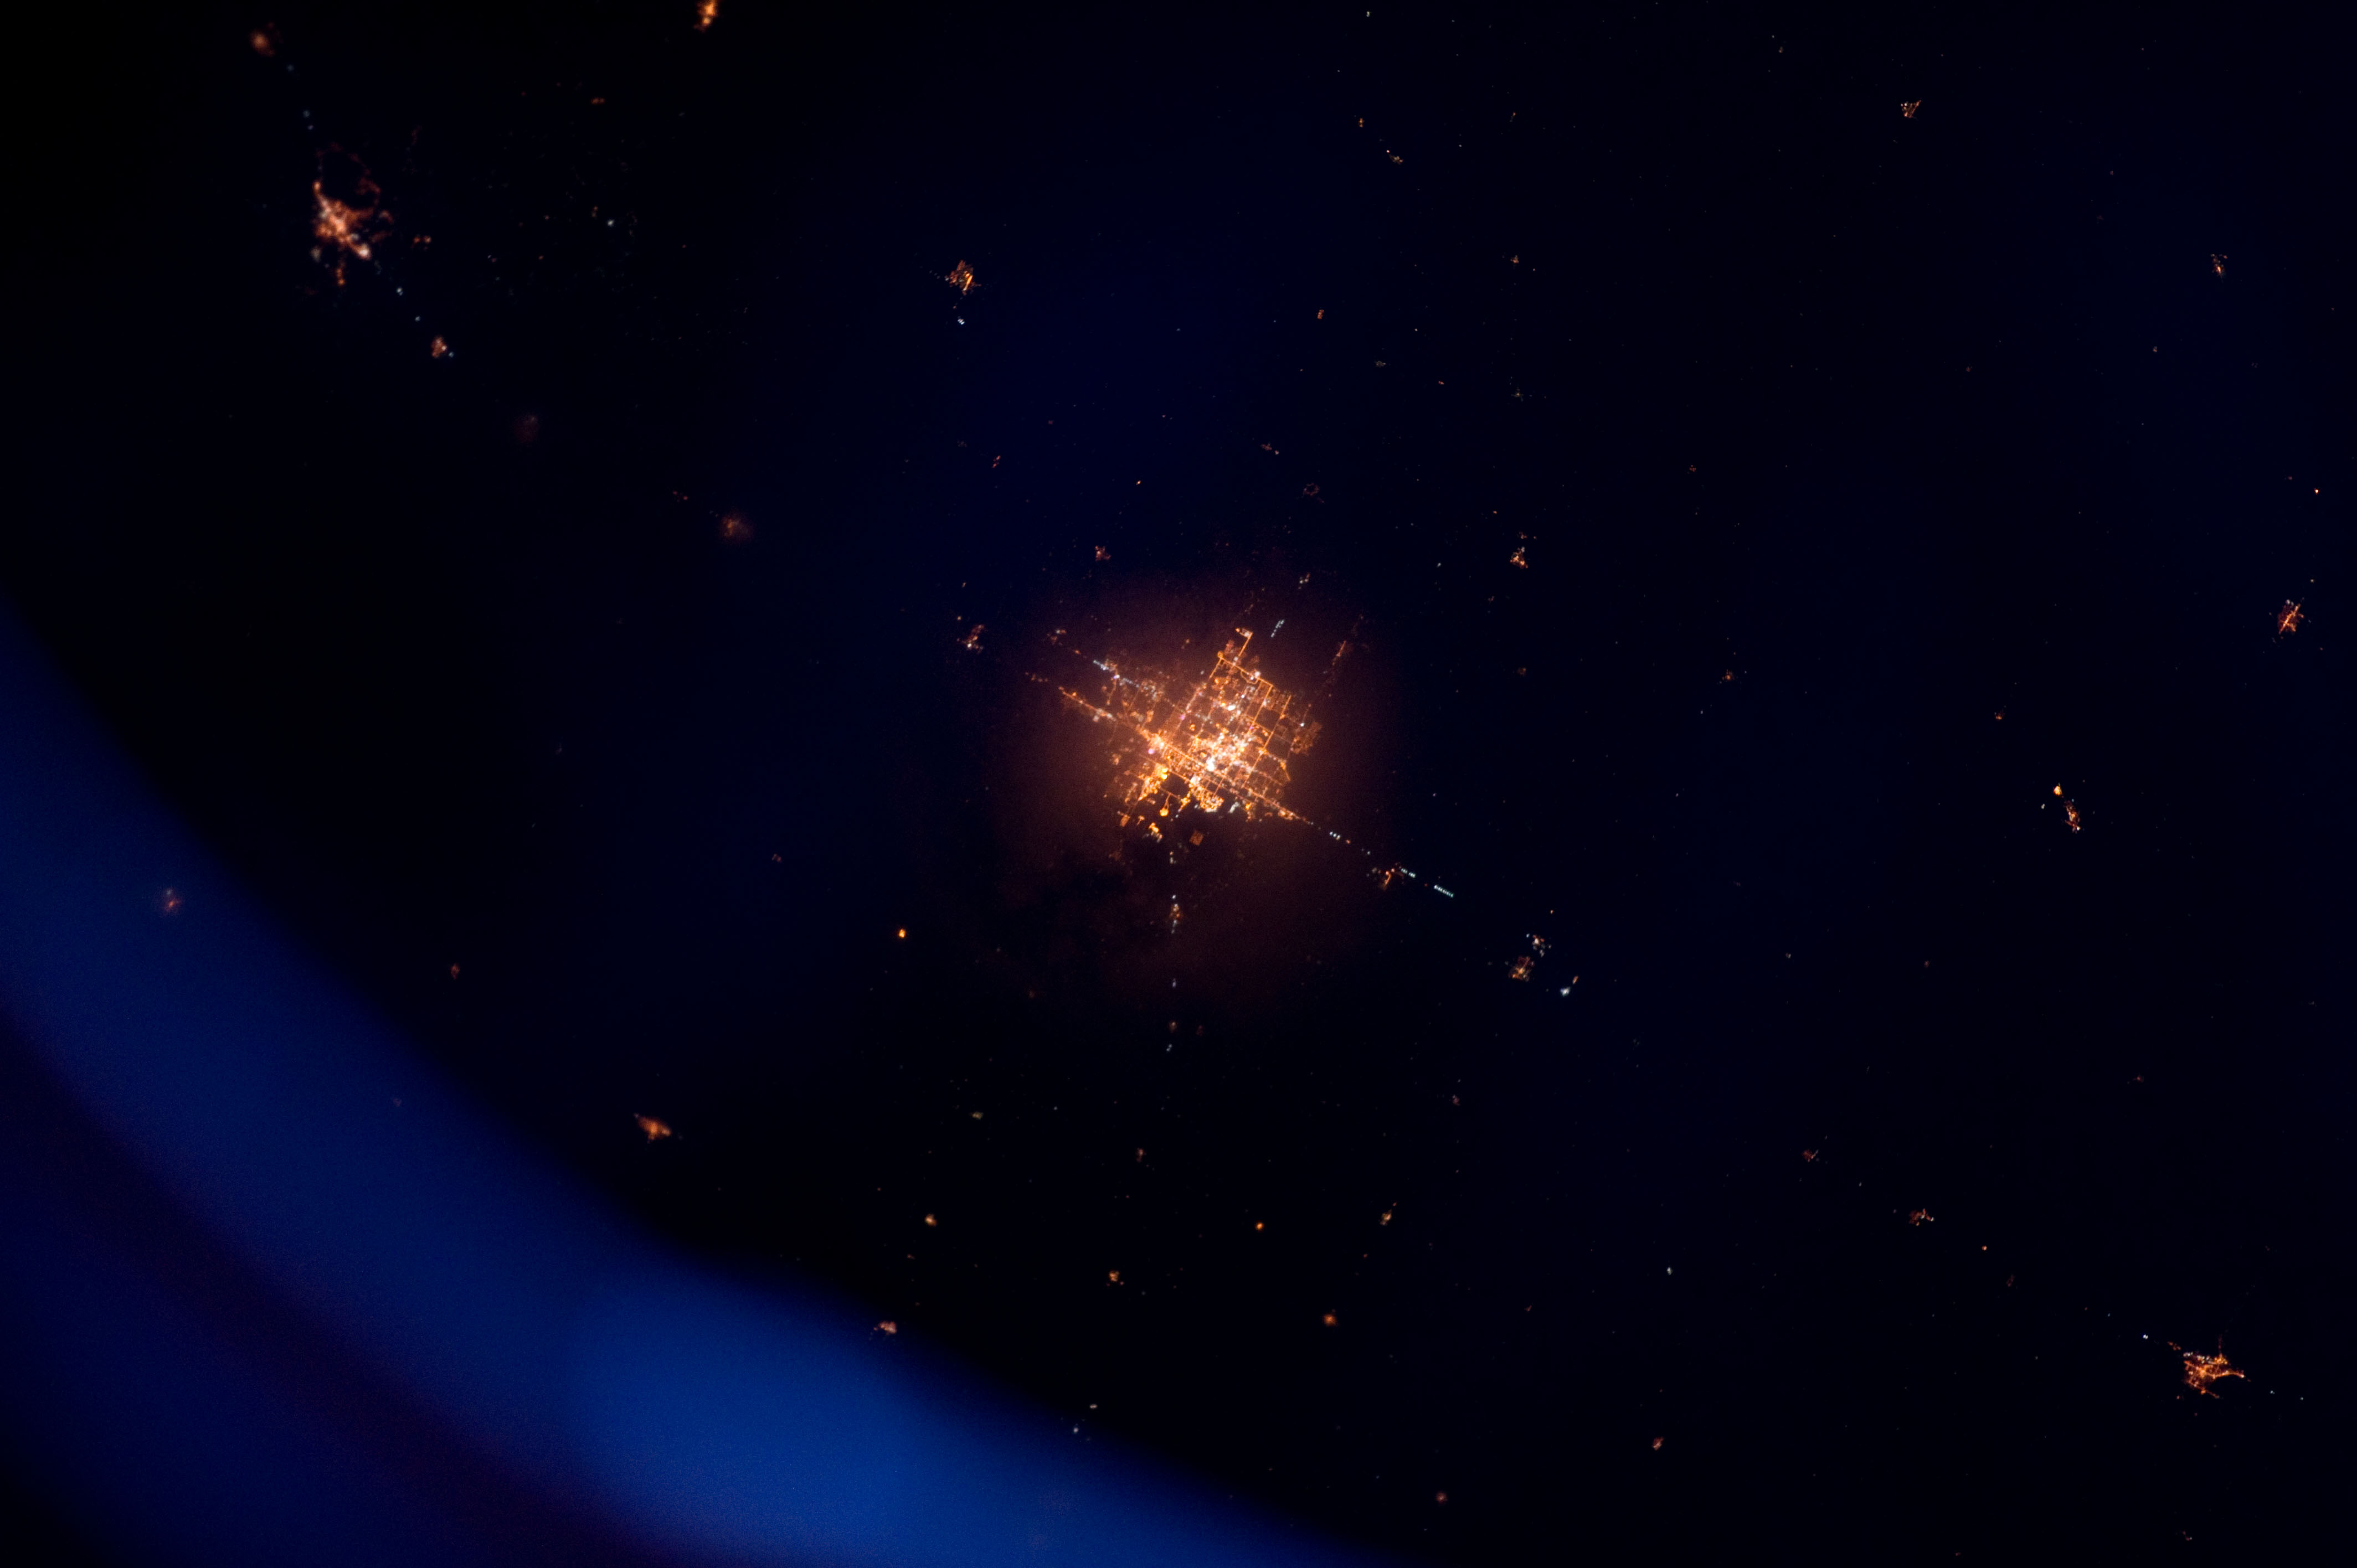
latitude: 46.9
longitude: -96.8
